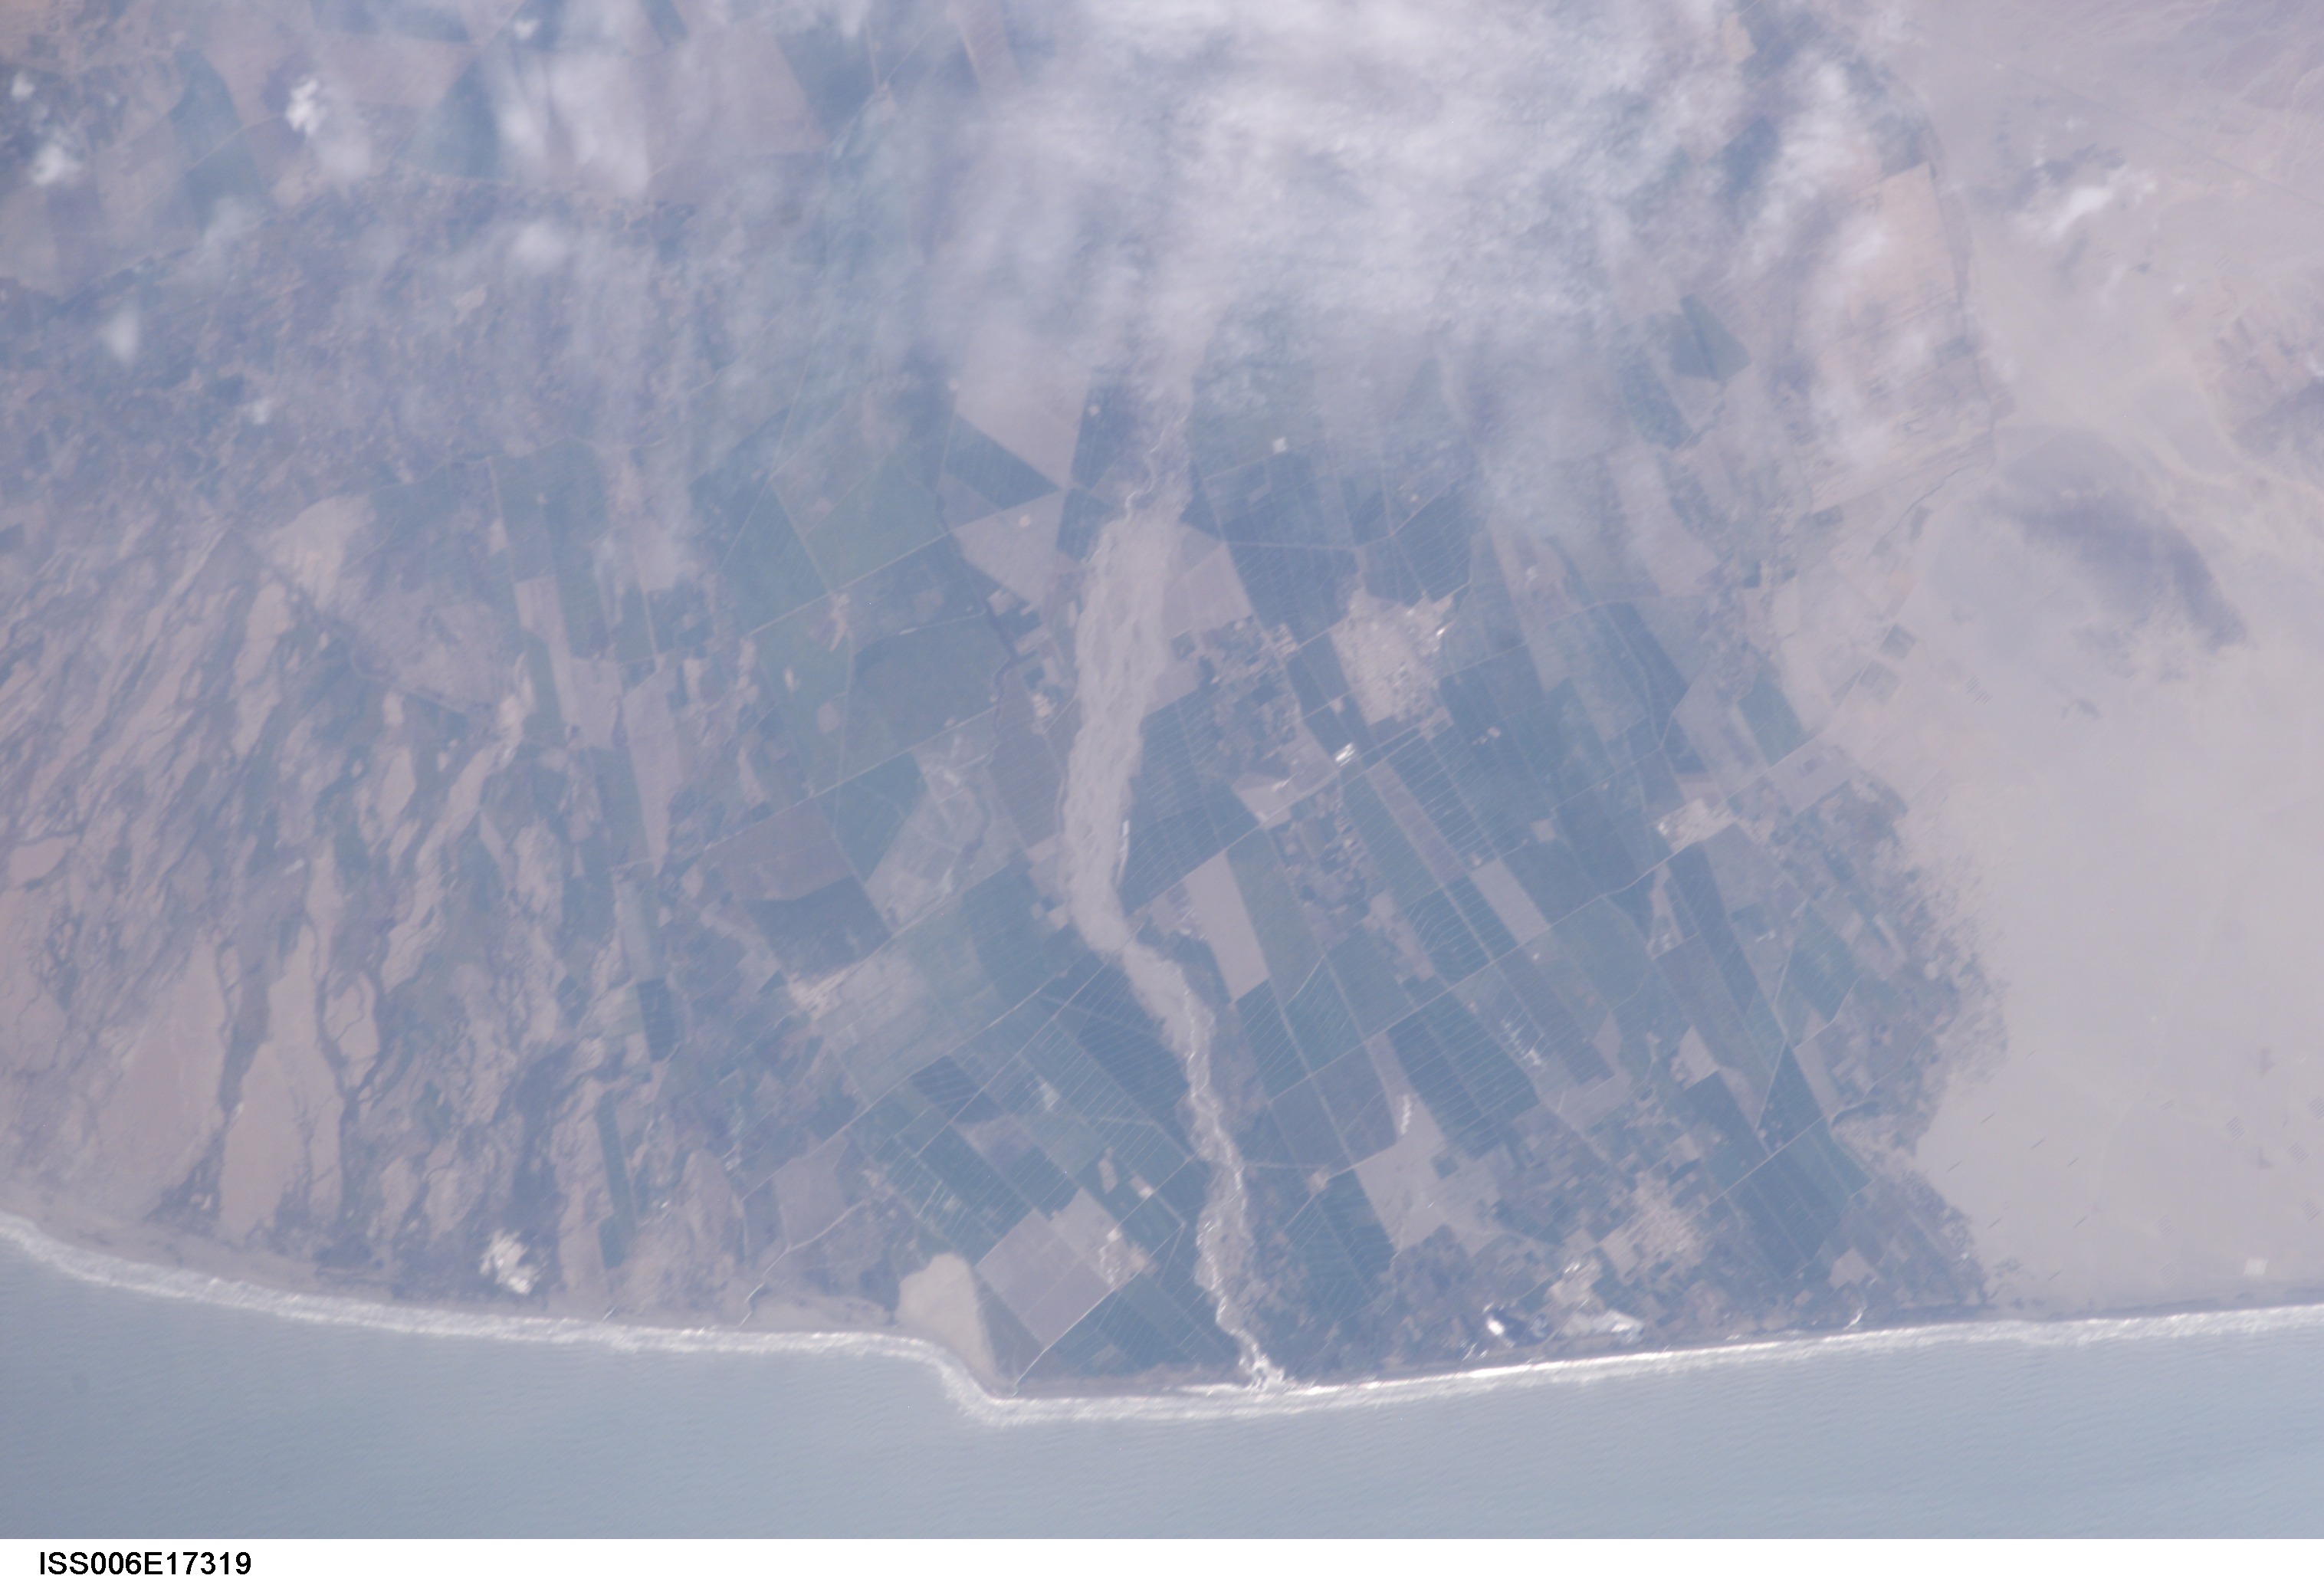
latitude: -8.0
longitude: -79.0
